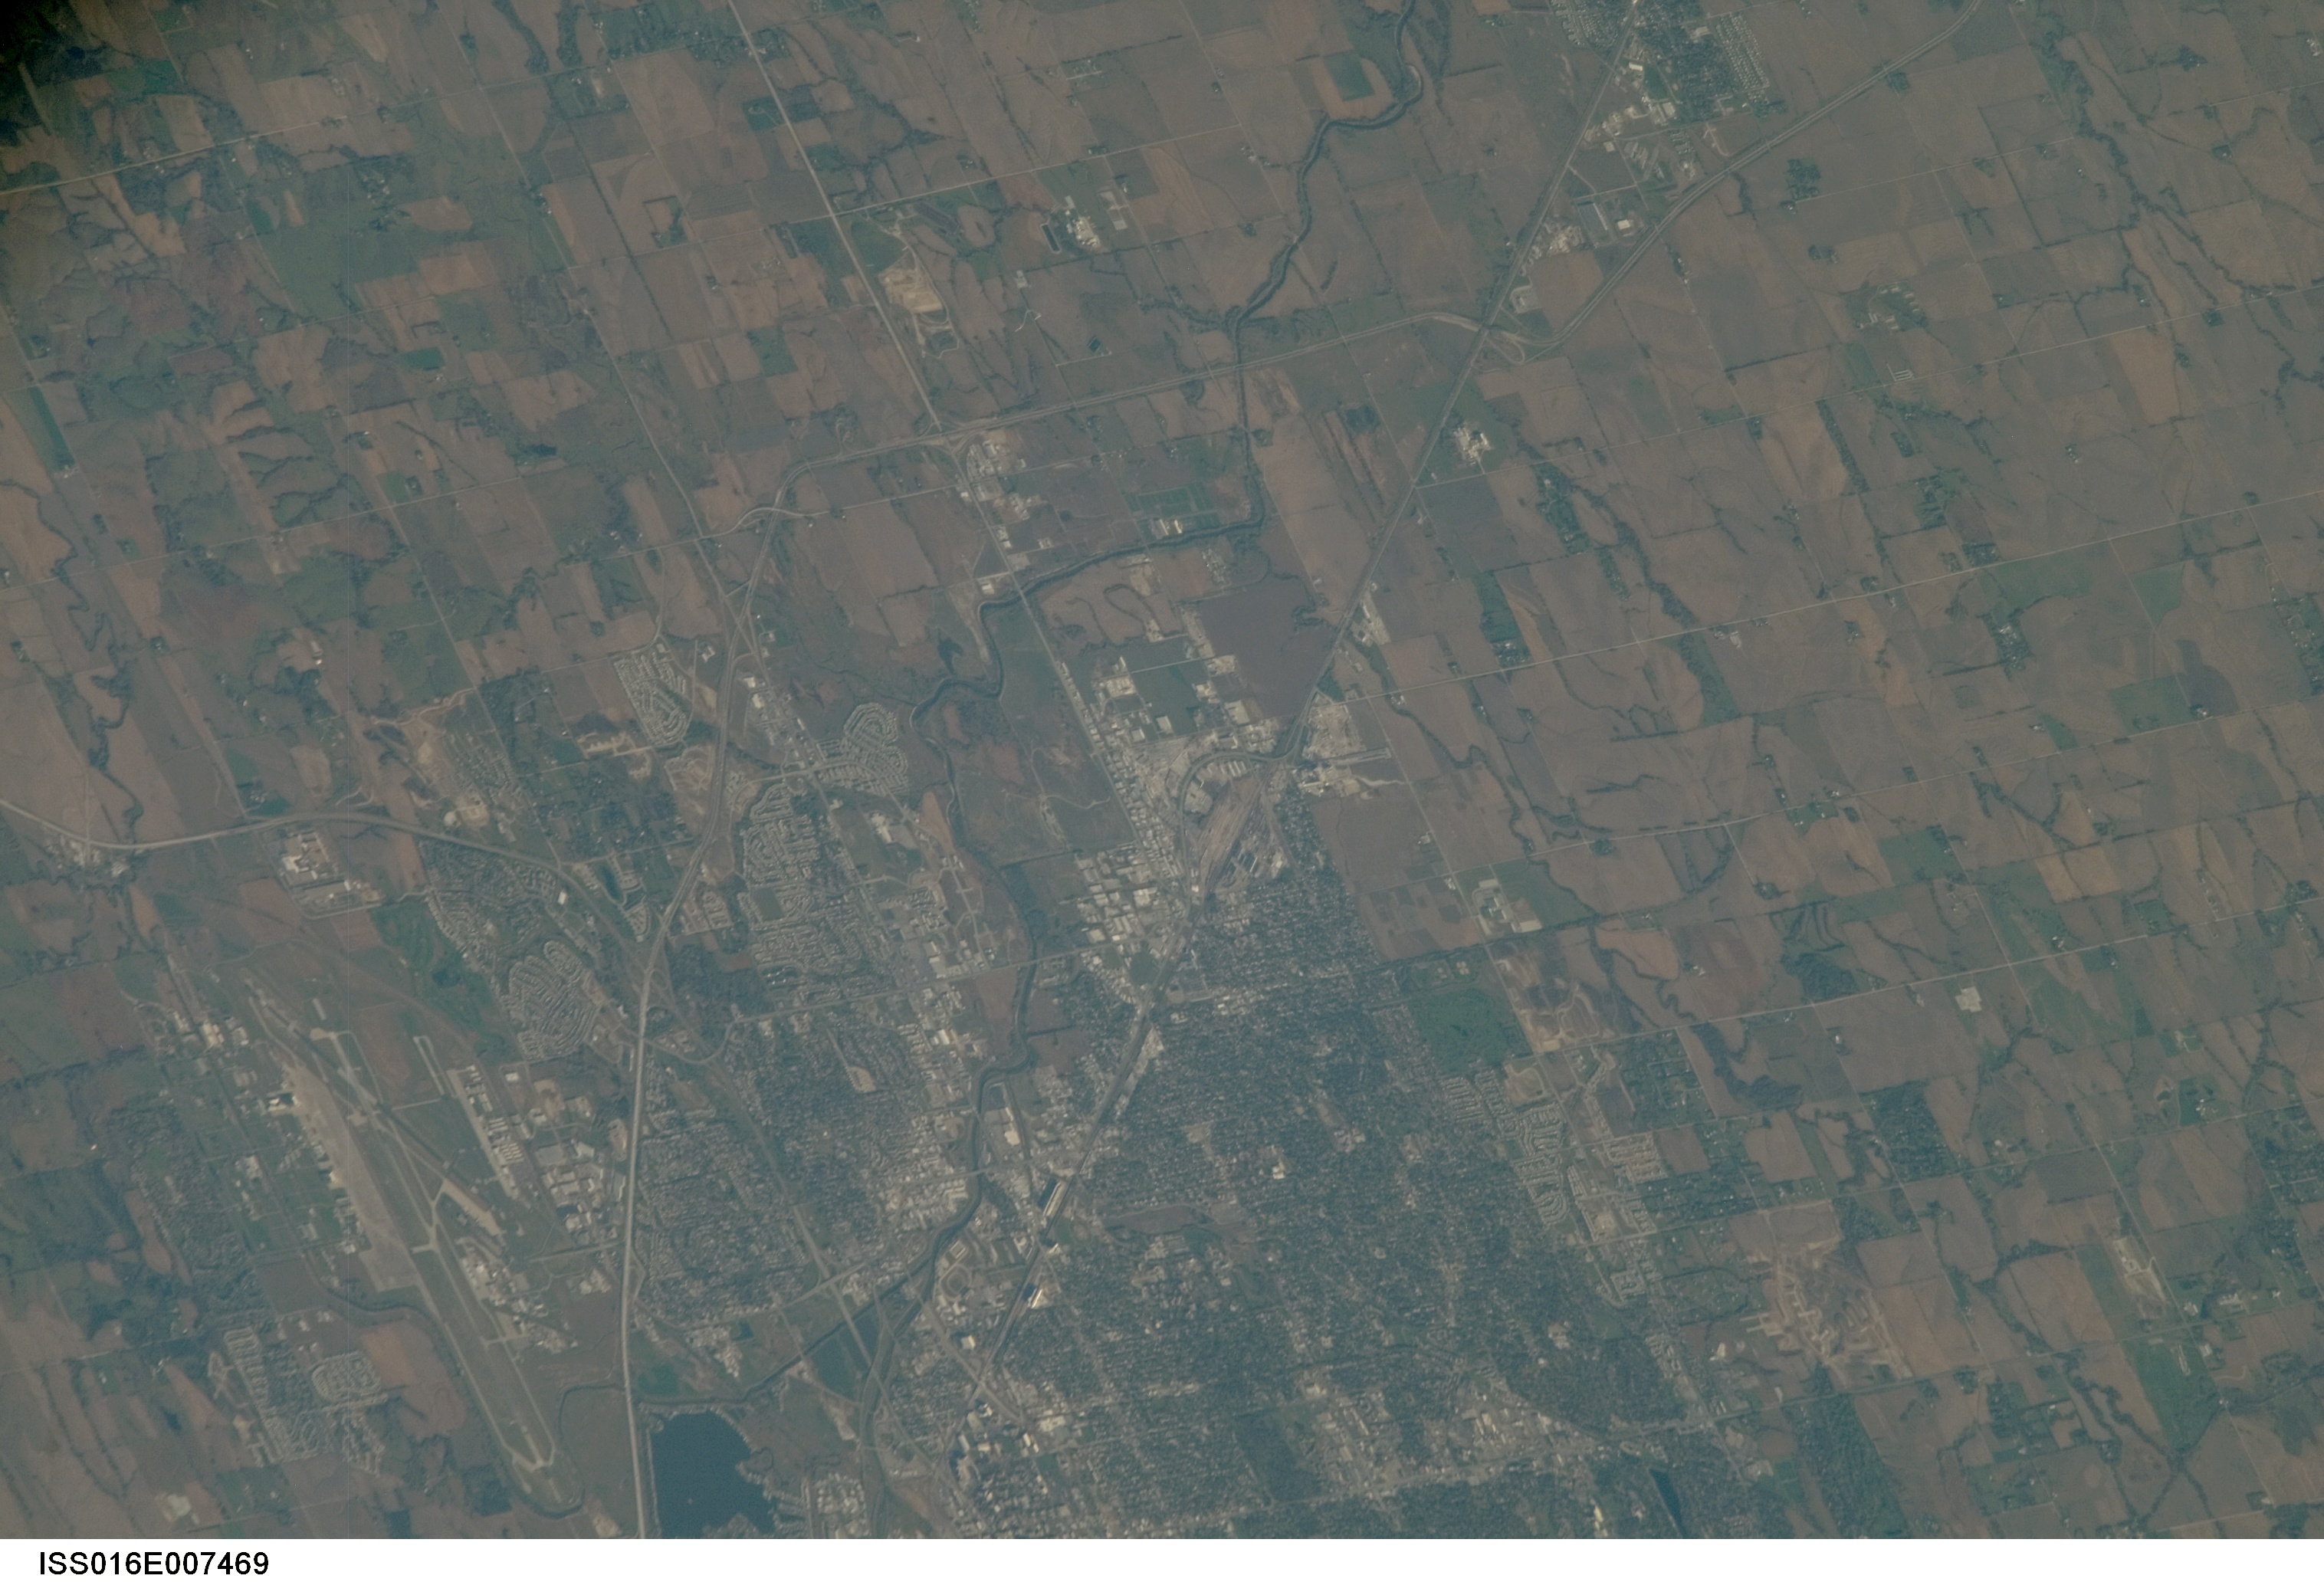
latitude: 40.9
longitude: -96.6
